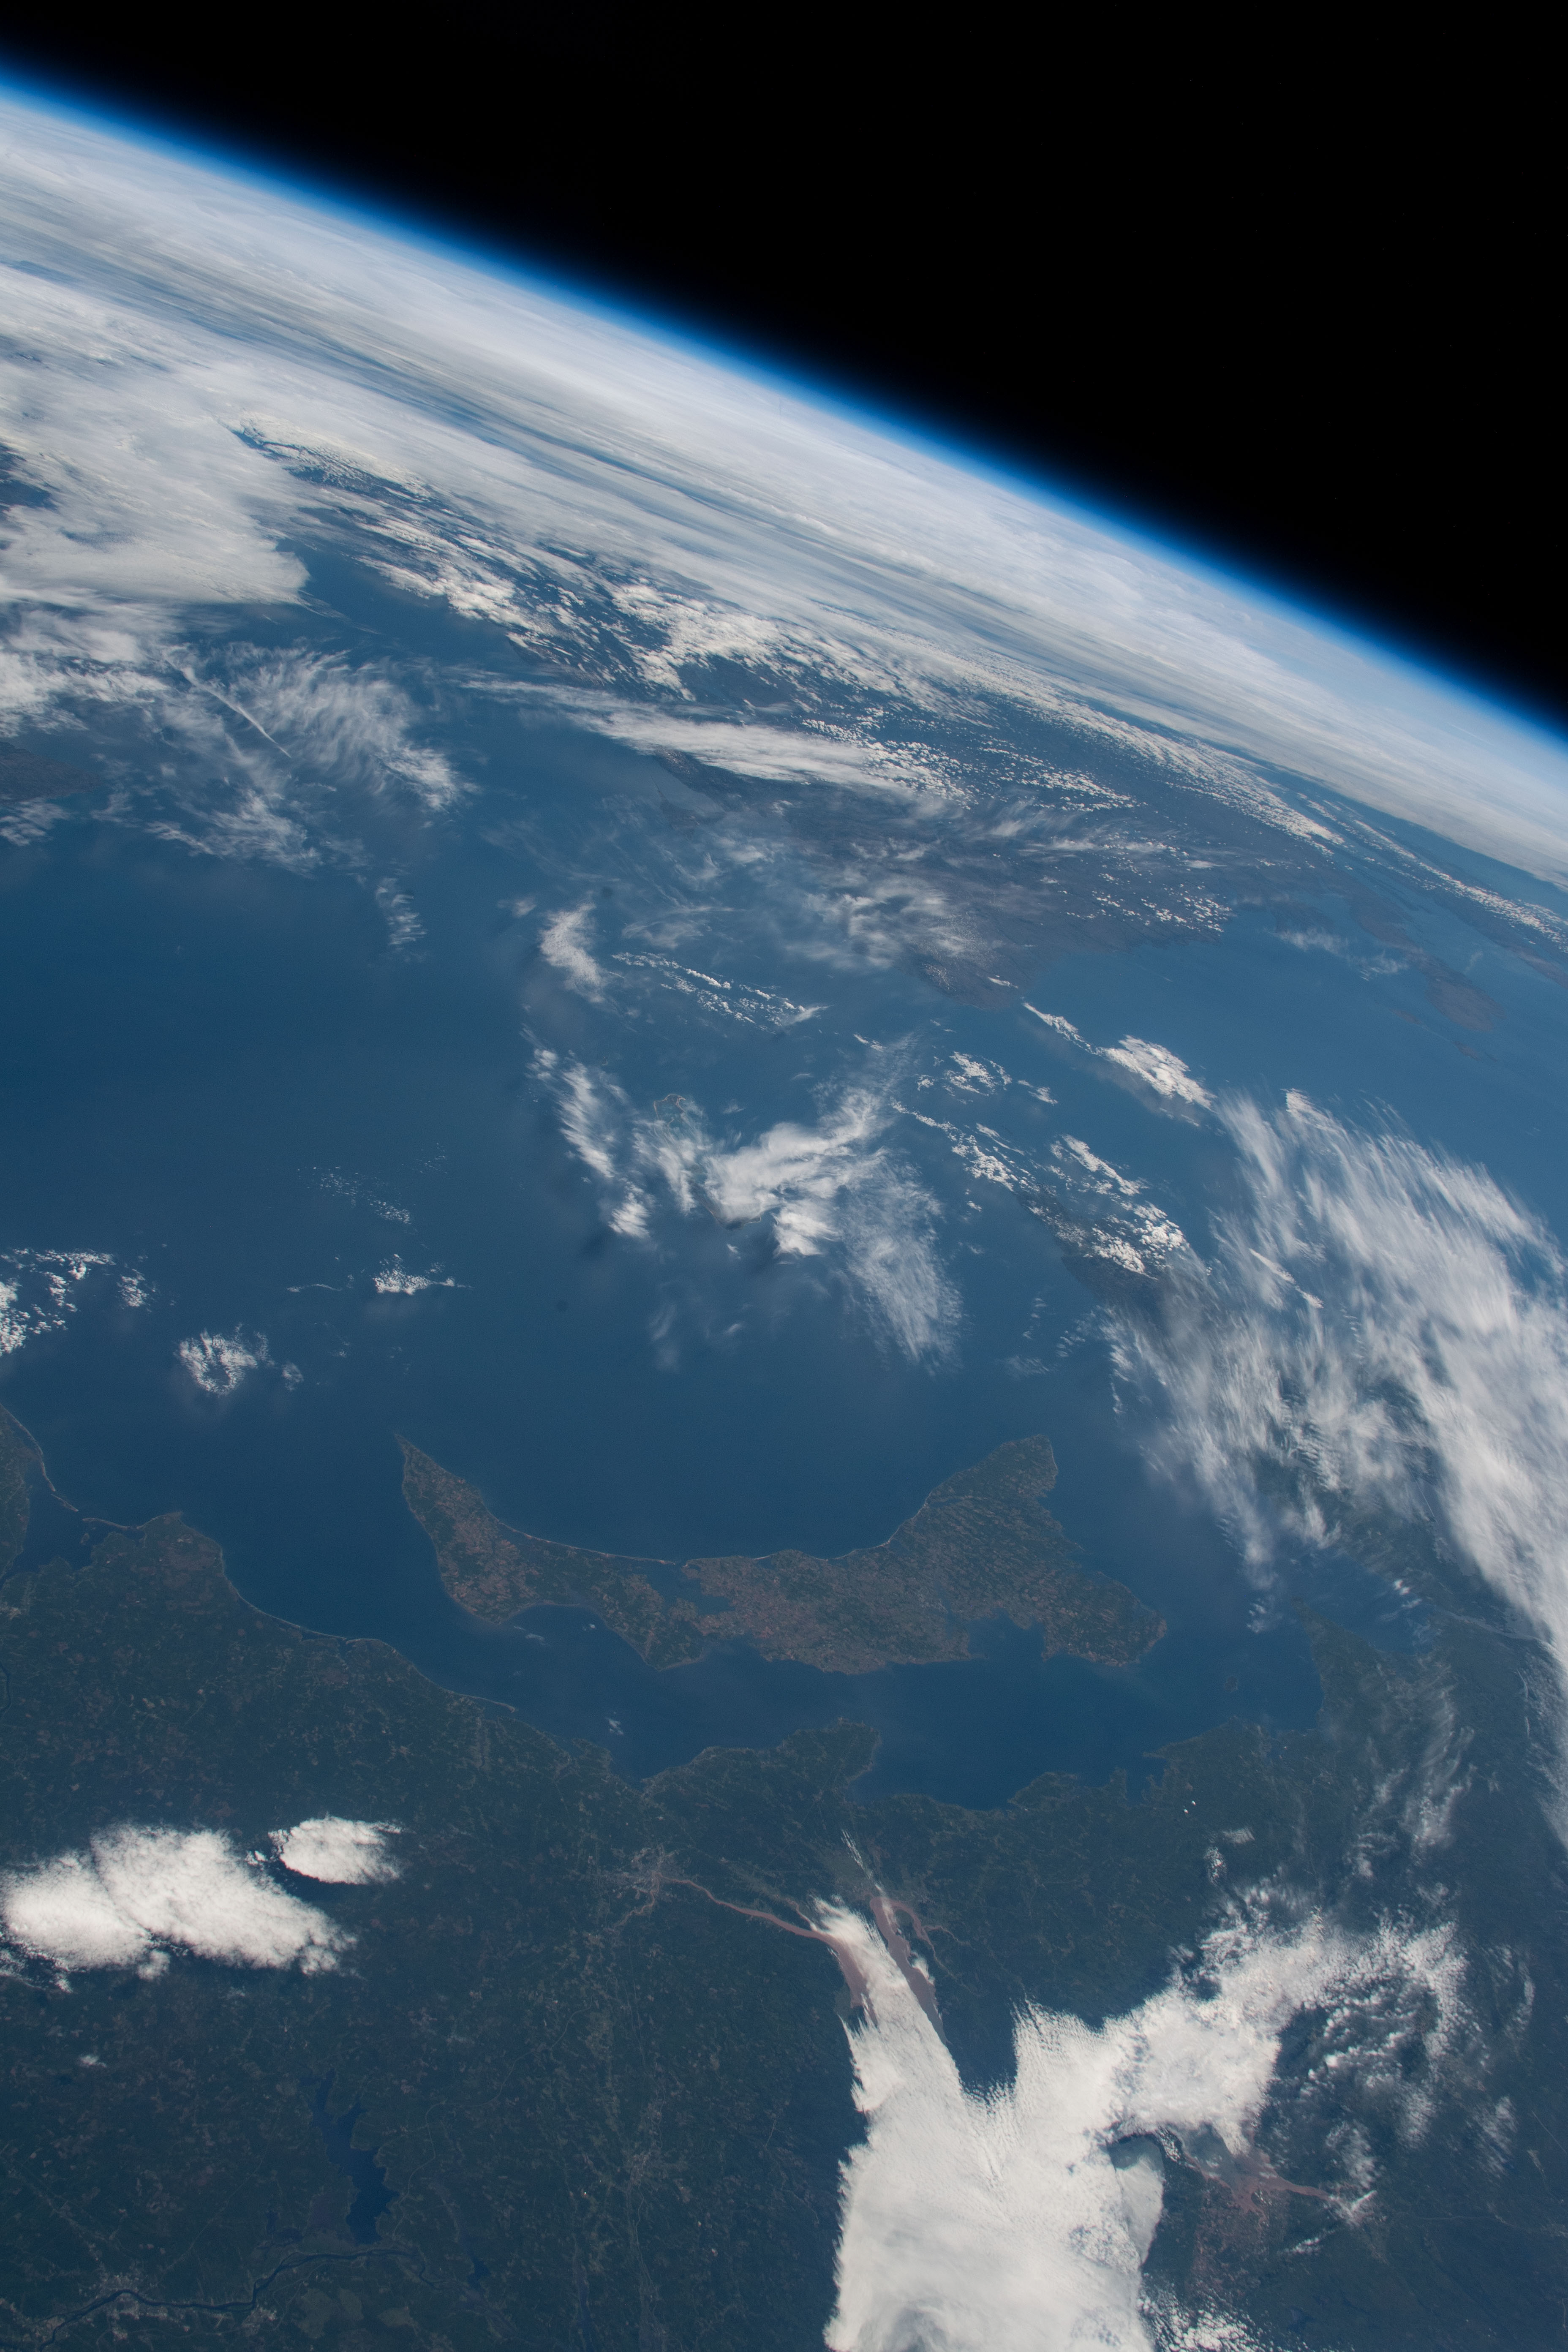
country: CANADA-Q
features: PRINCE EDWARD ISLAND, GULF OF ST LAWRENCE, CHARLOTTETOWN, CAPE BRETON ISLAND, LIMB
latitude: 48.0
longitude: -61.0
